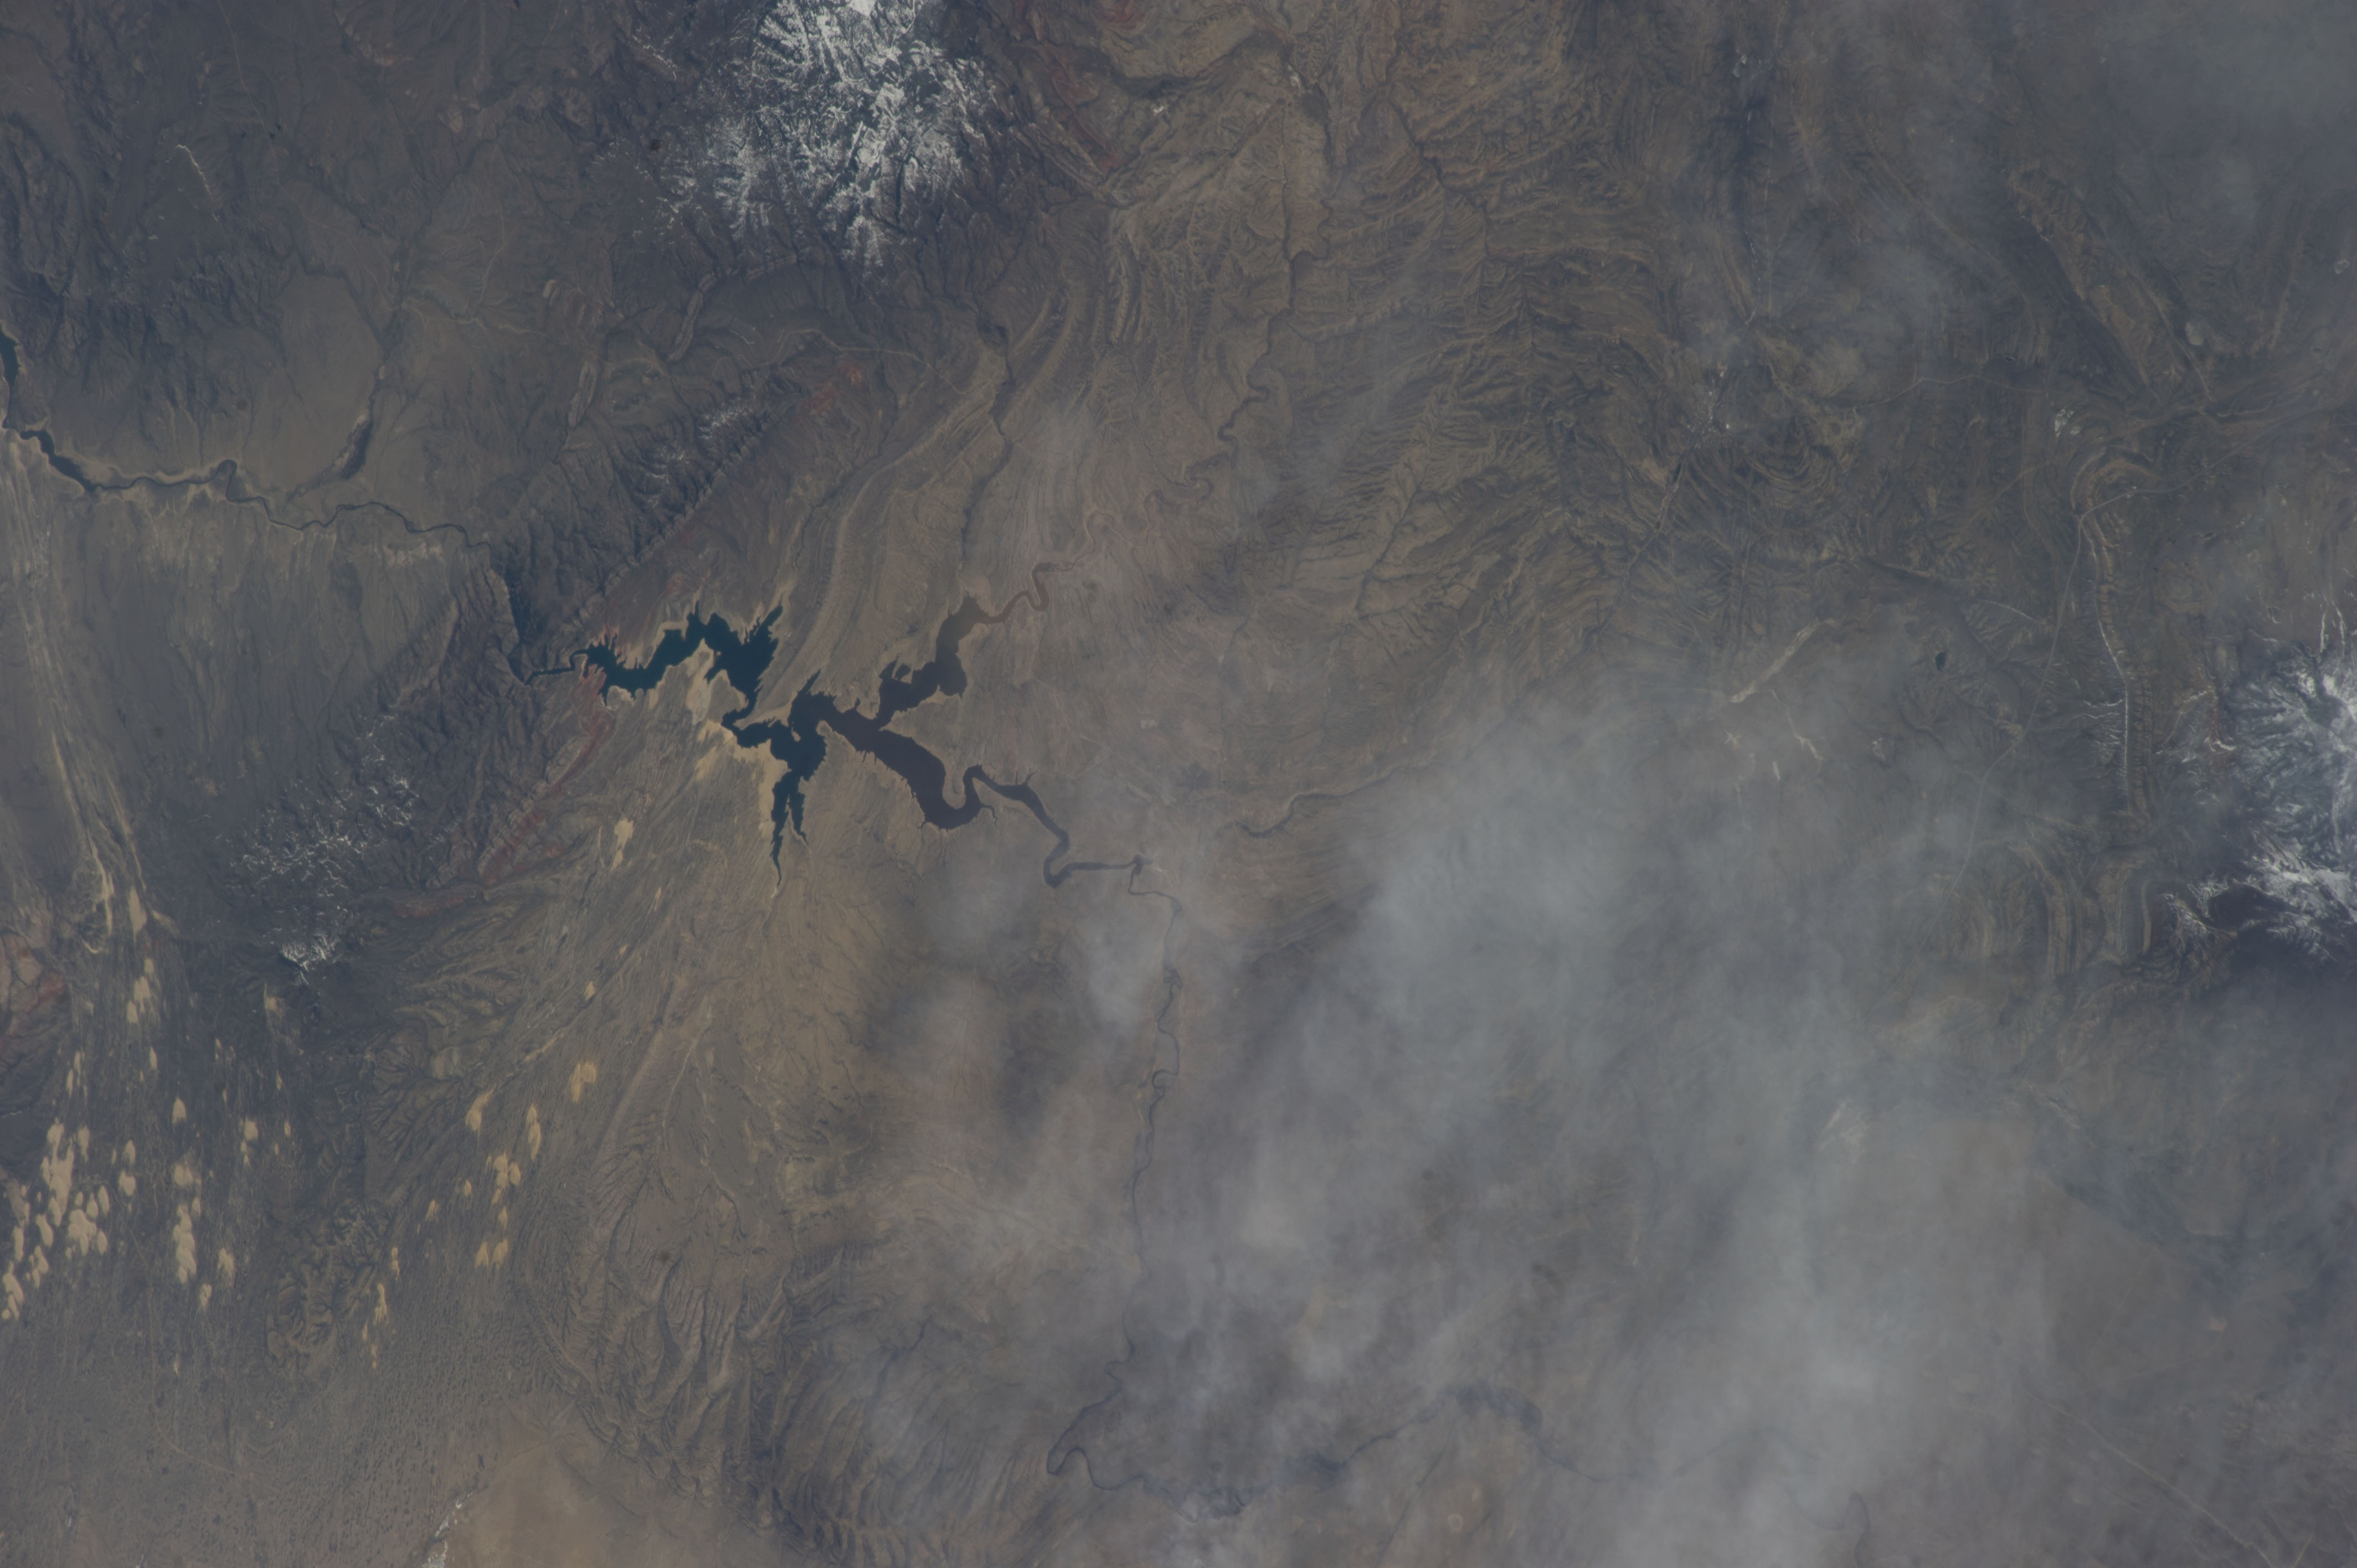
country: USA-WYOMING
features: LAKE, DESERT, SHIRLEY MOUNTAINS HP
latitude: 42.0
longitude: -106.8
